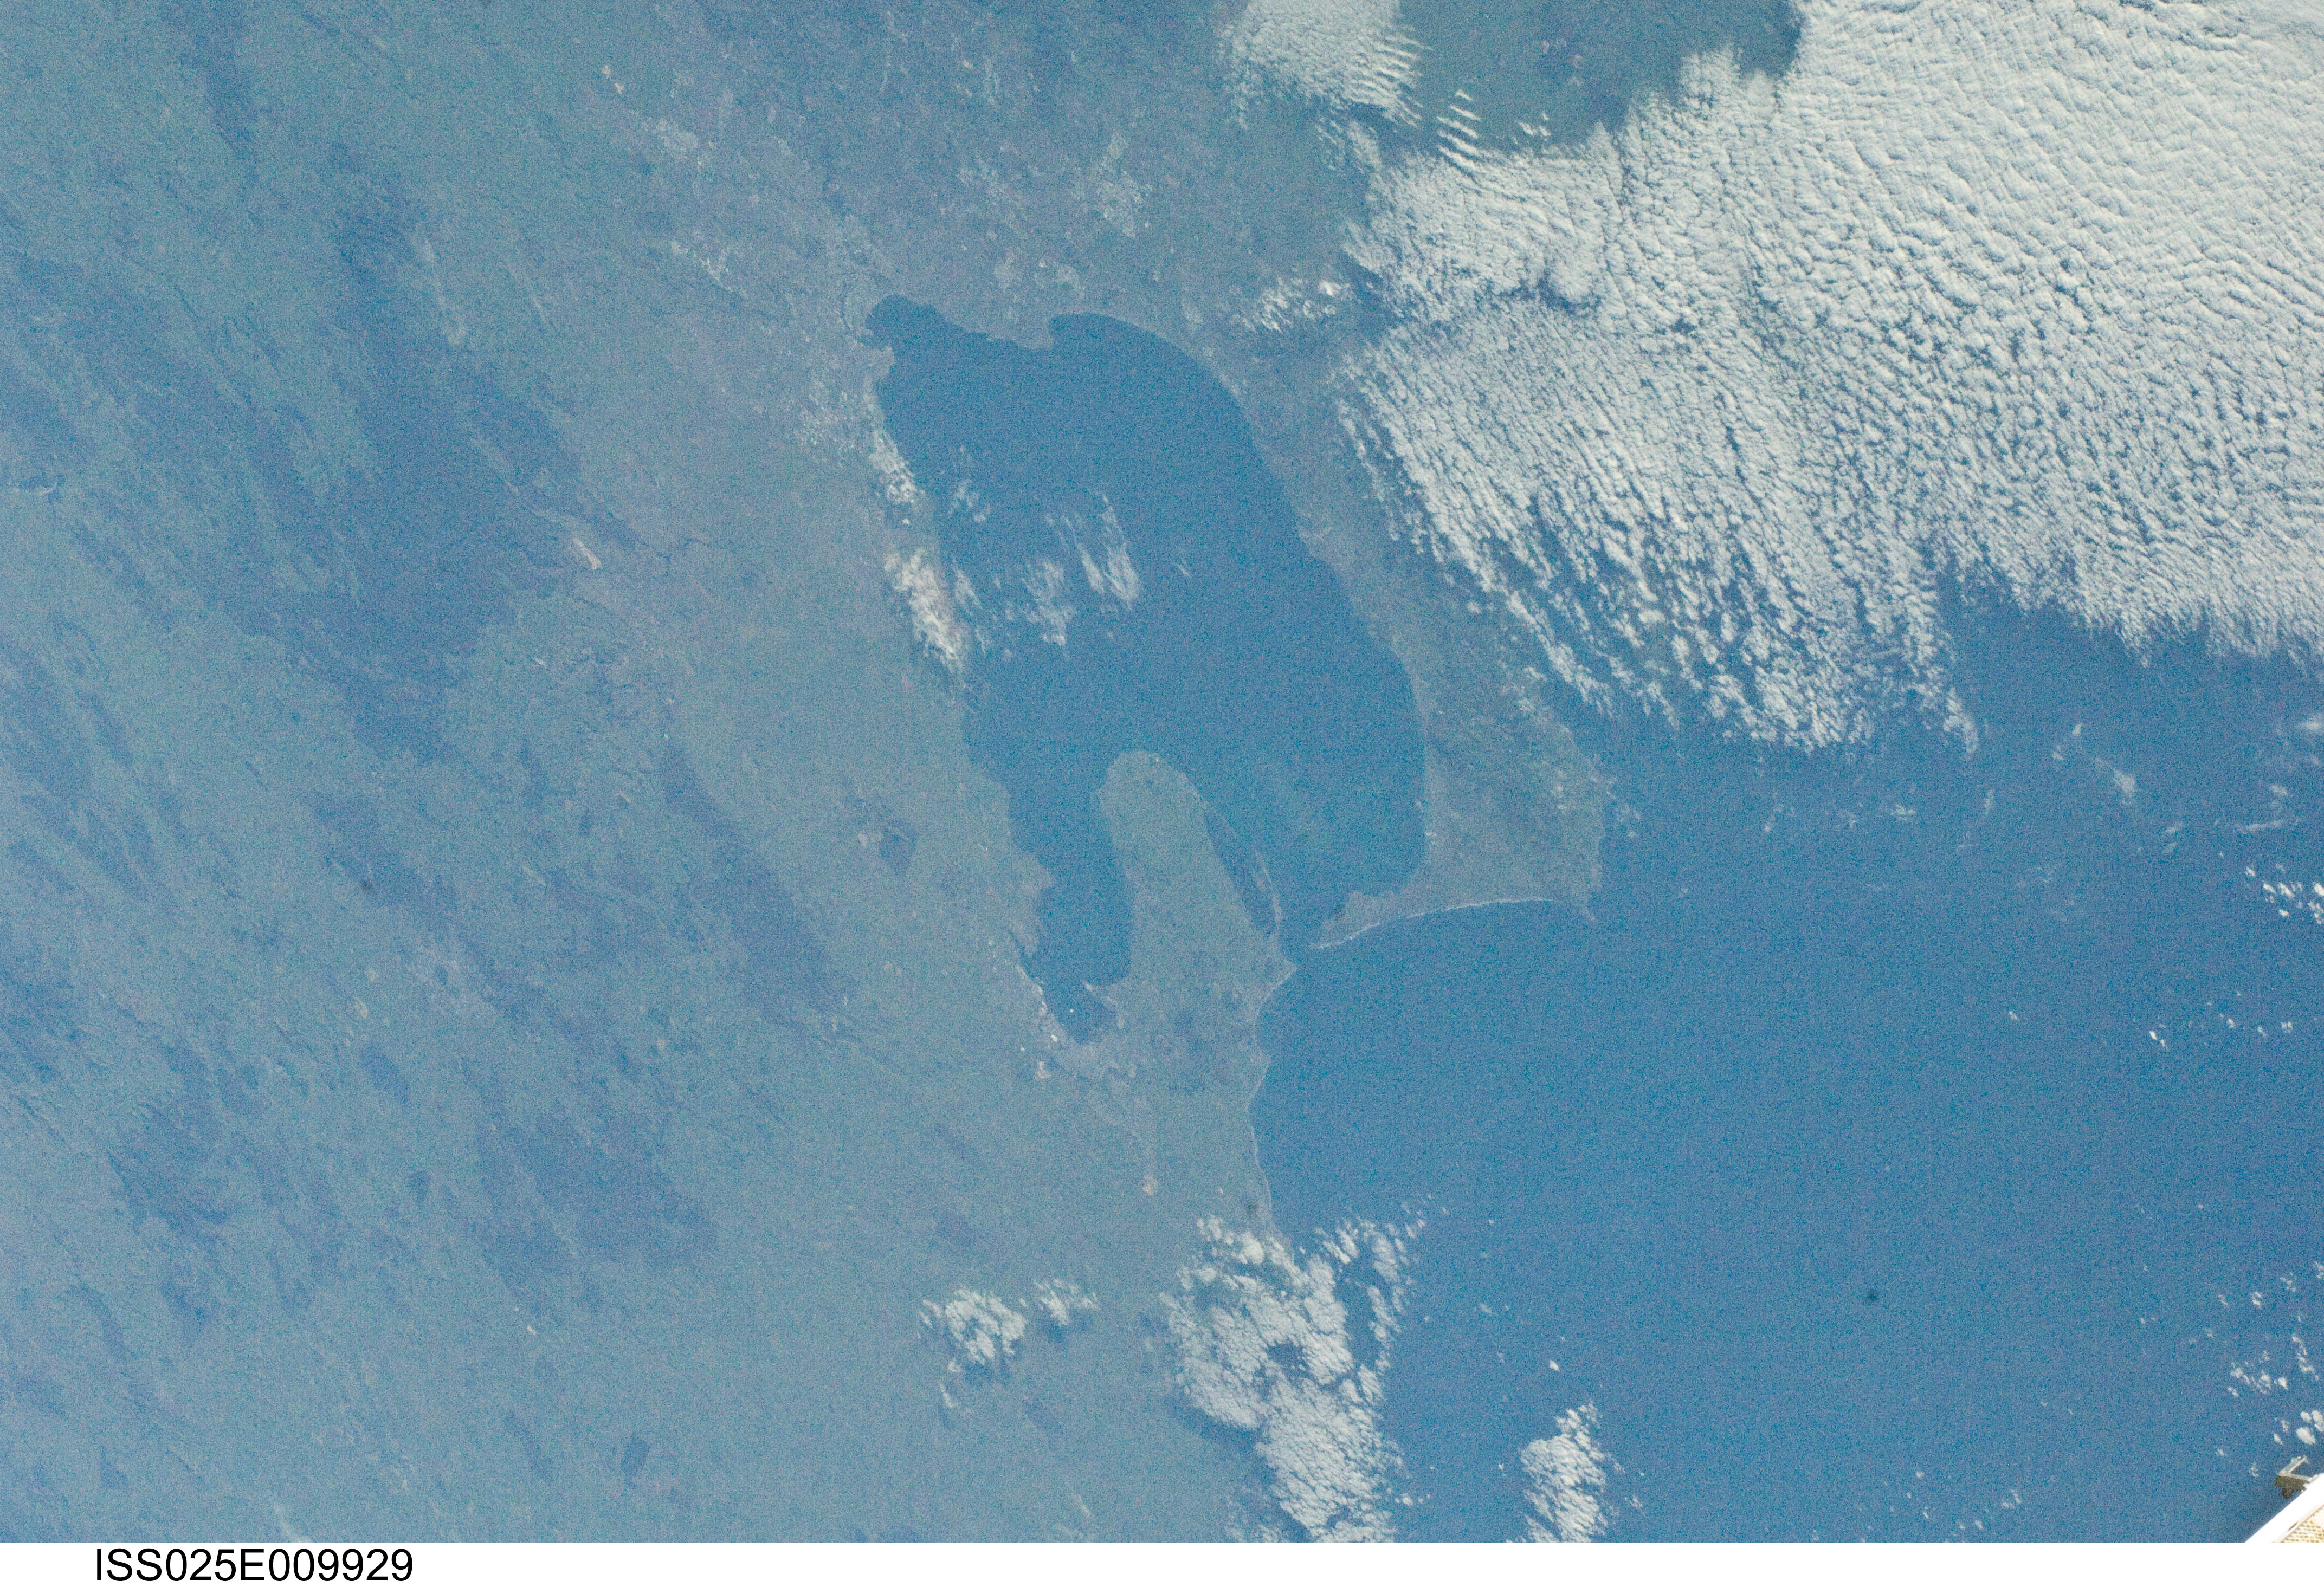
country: AUSTRALIA-V
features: CAPE SCHANCK,CORIO BAY,MELBOURNE,AUSTRALIA,GEELONG,CHELTENHAM,PORT PHILLIP,POINT NEPEAN,SWAN BAY
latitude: -38.0
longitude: 144.5
